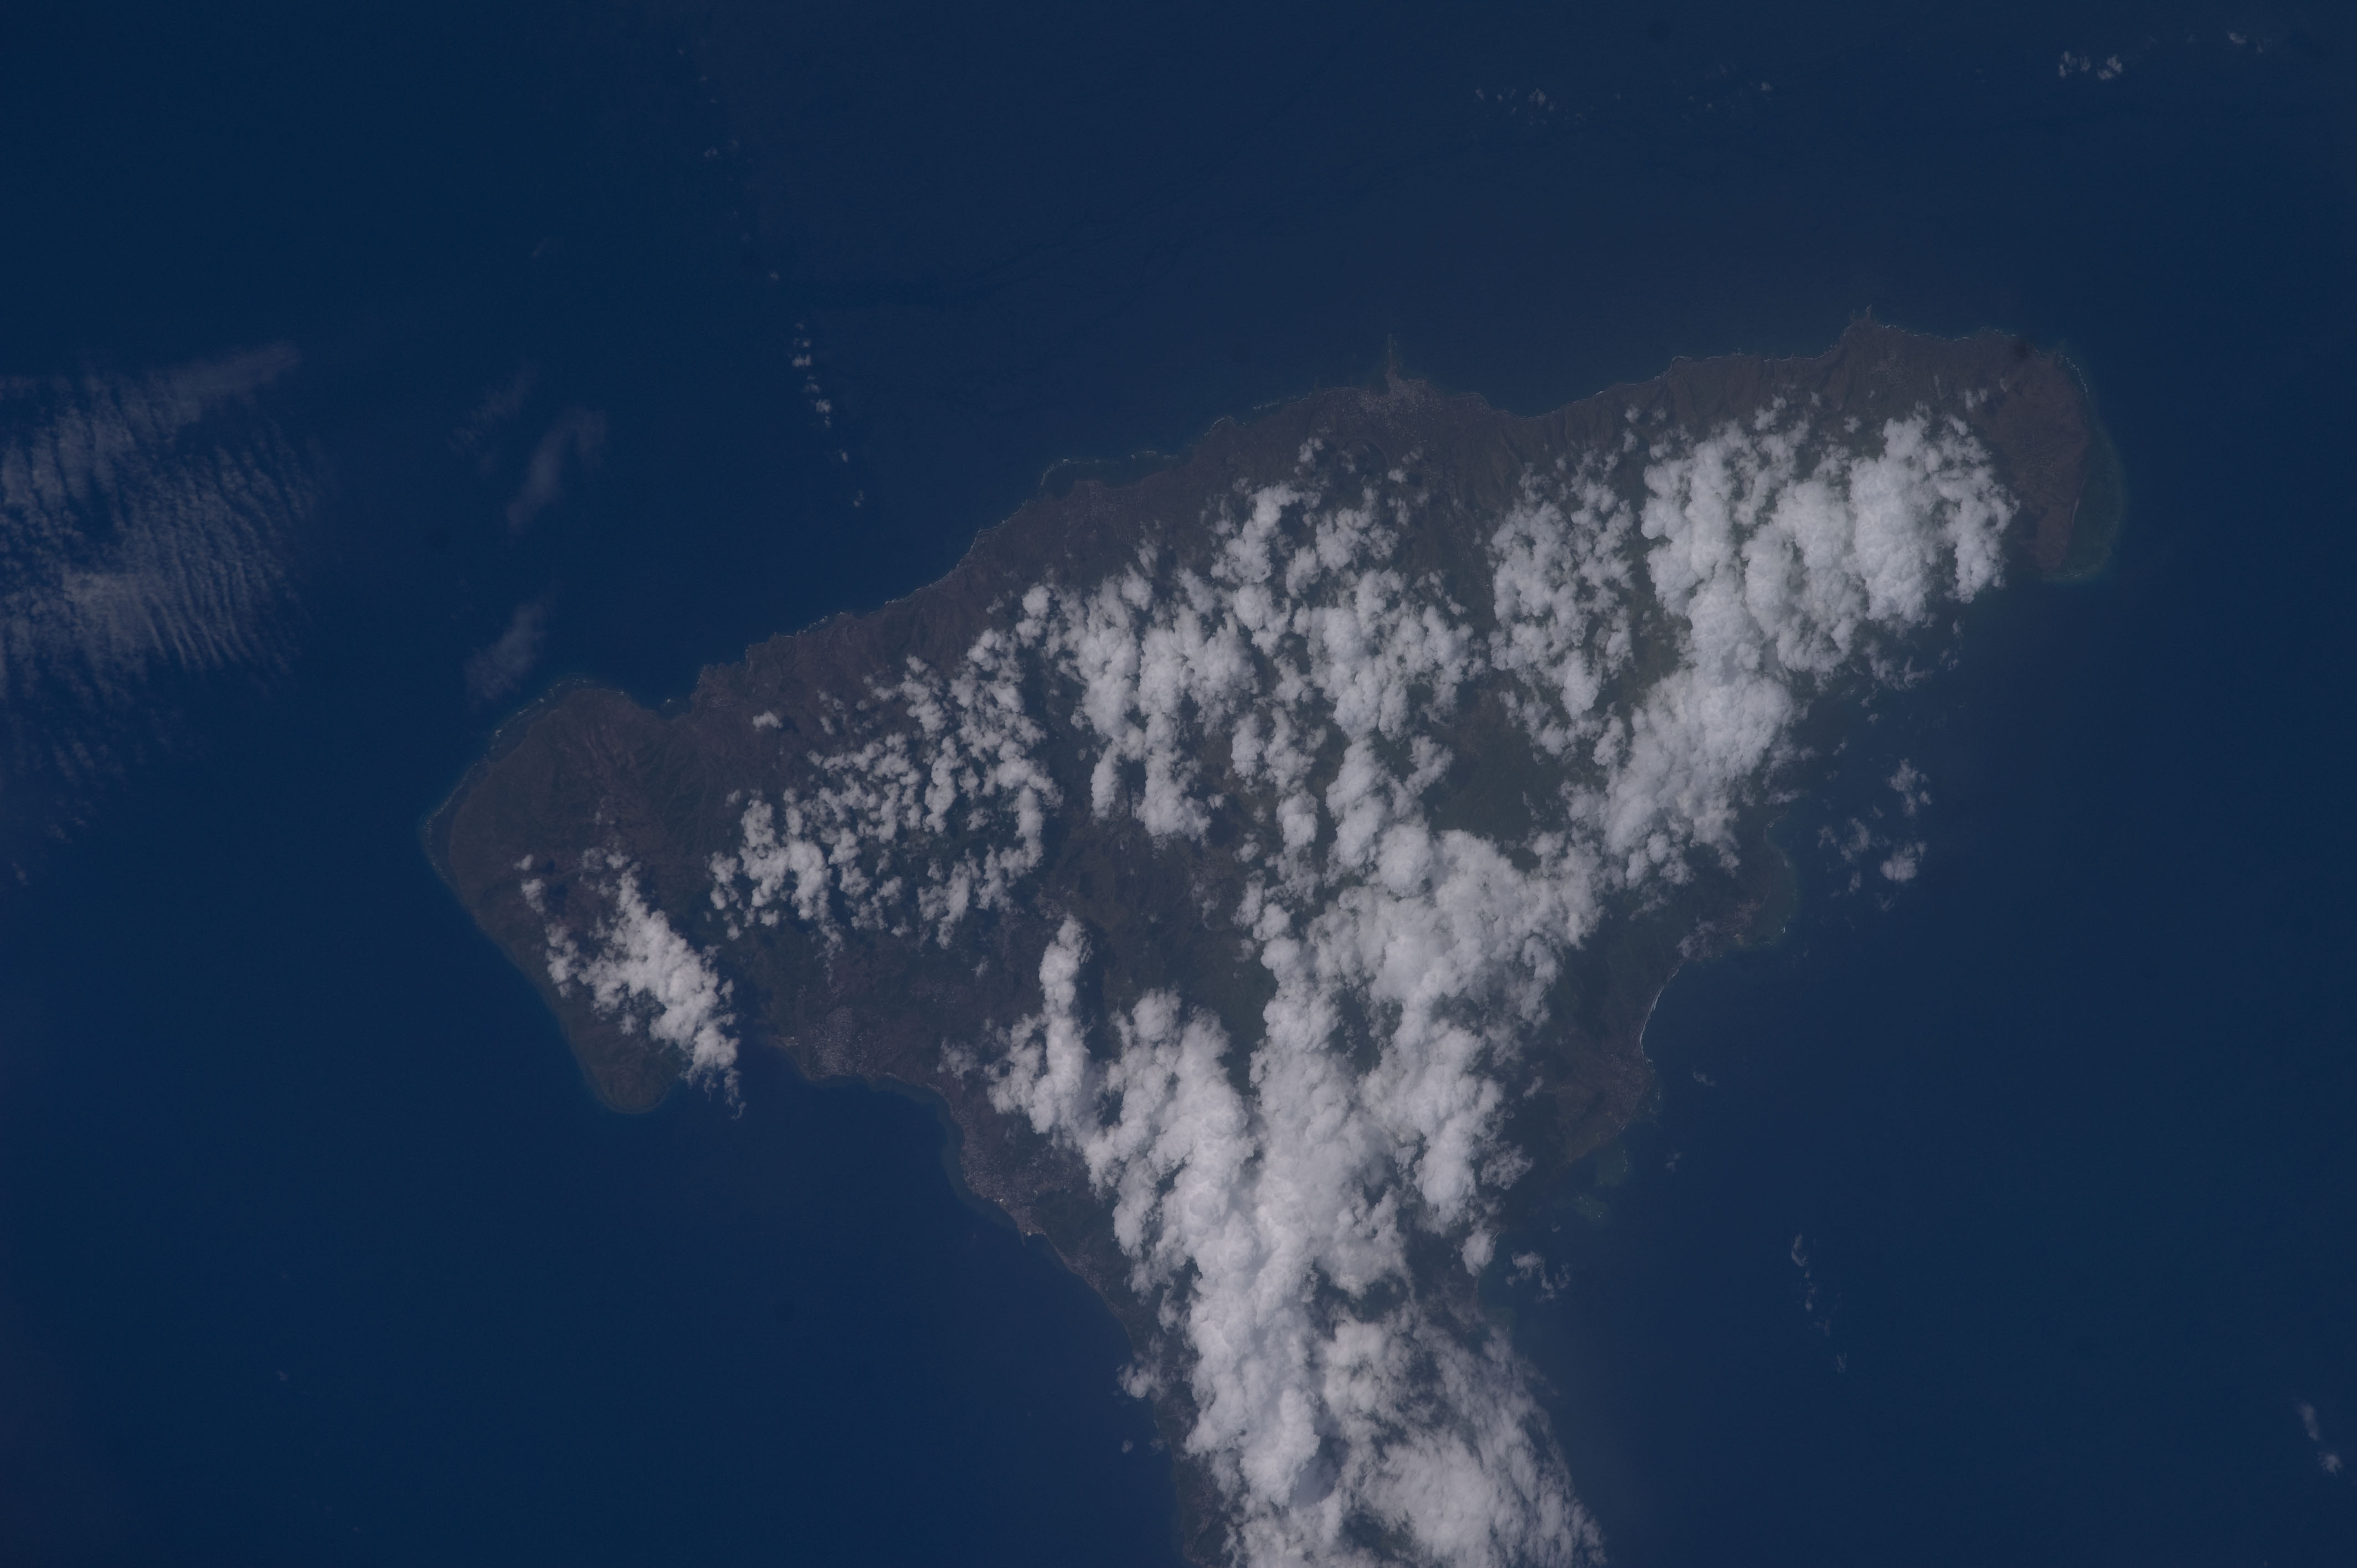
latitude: -12.2
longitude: 44.5
